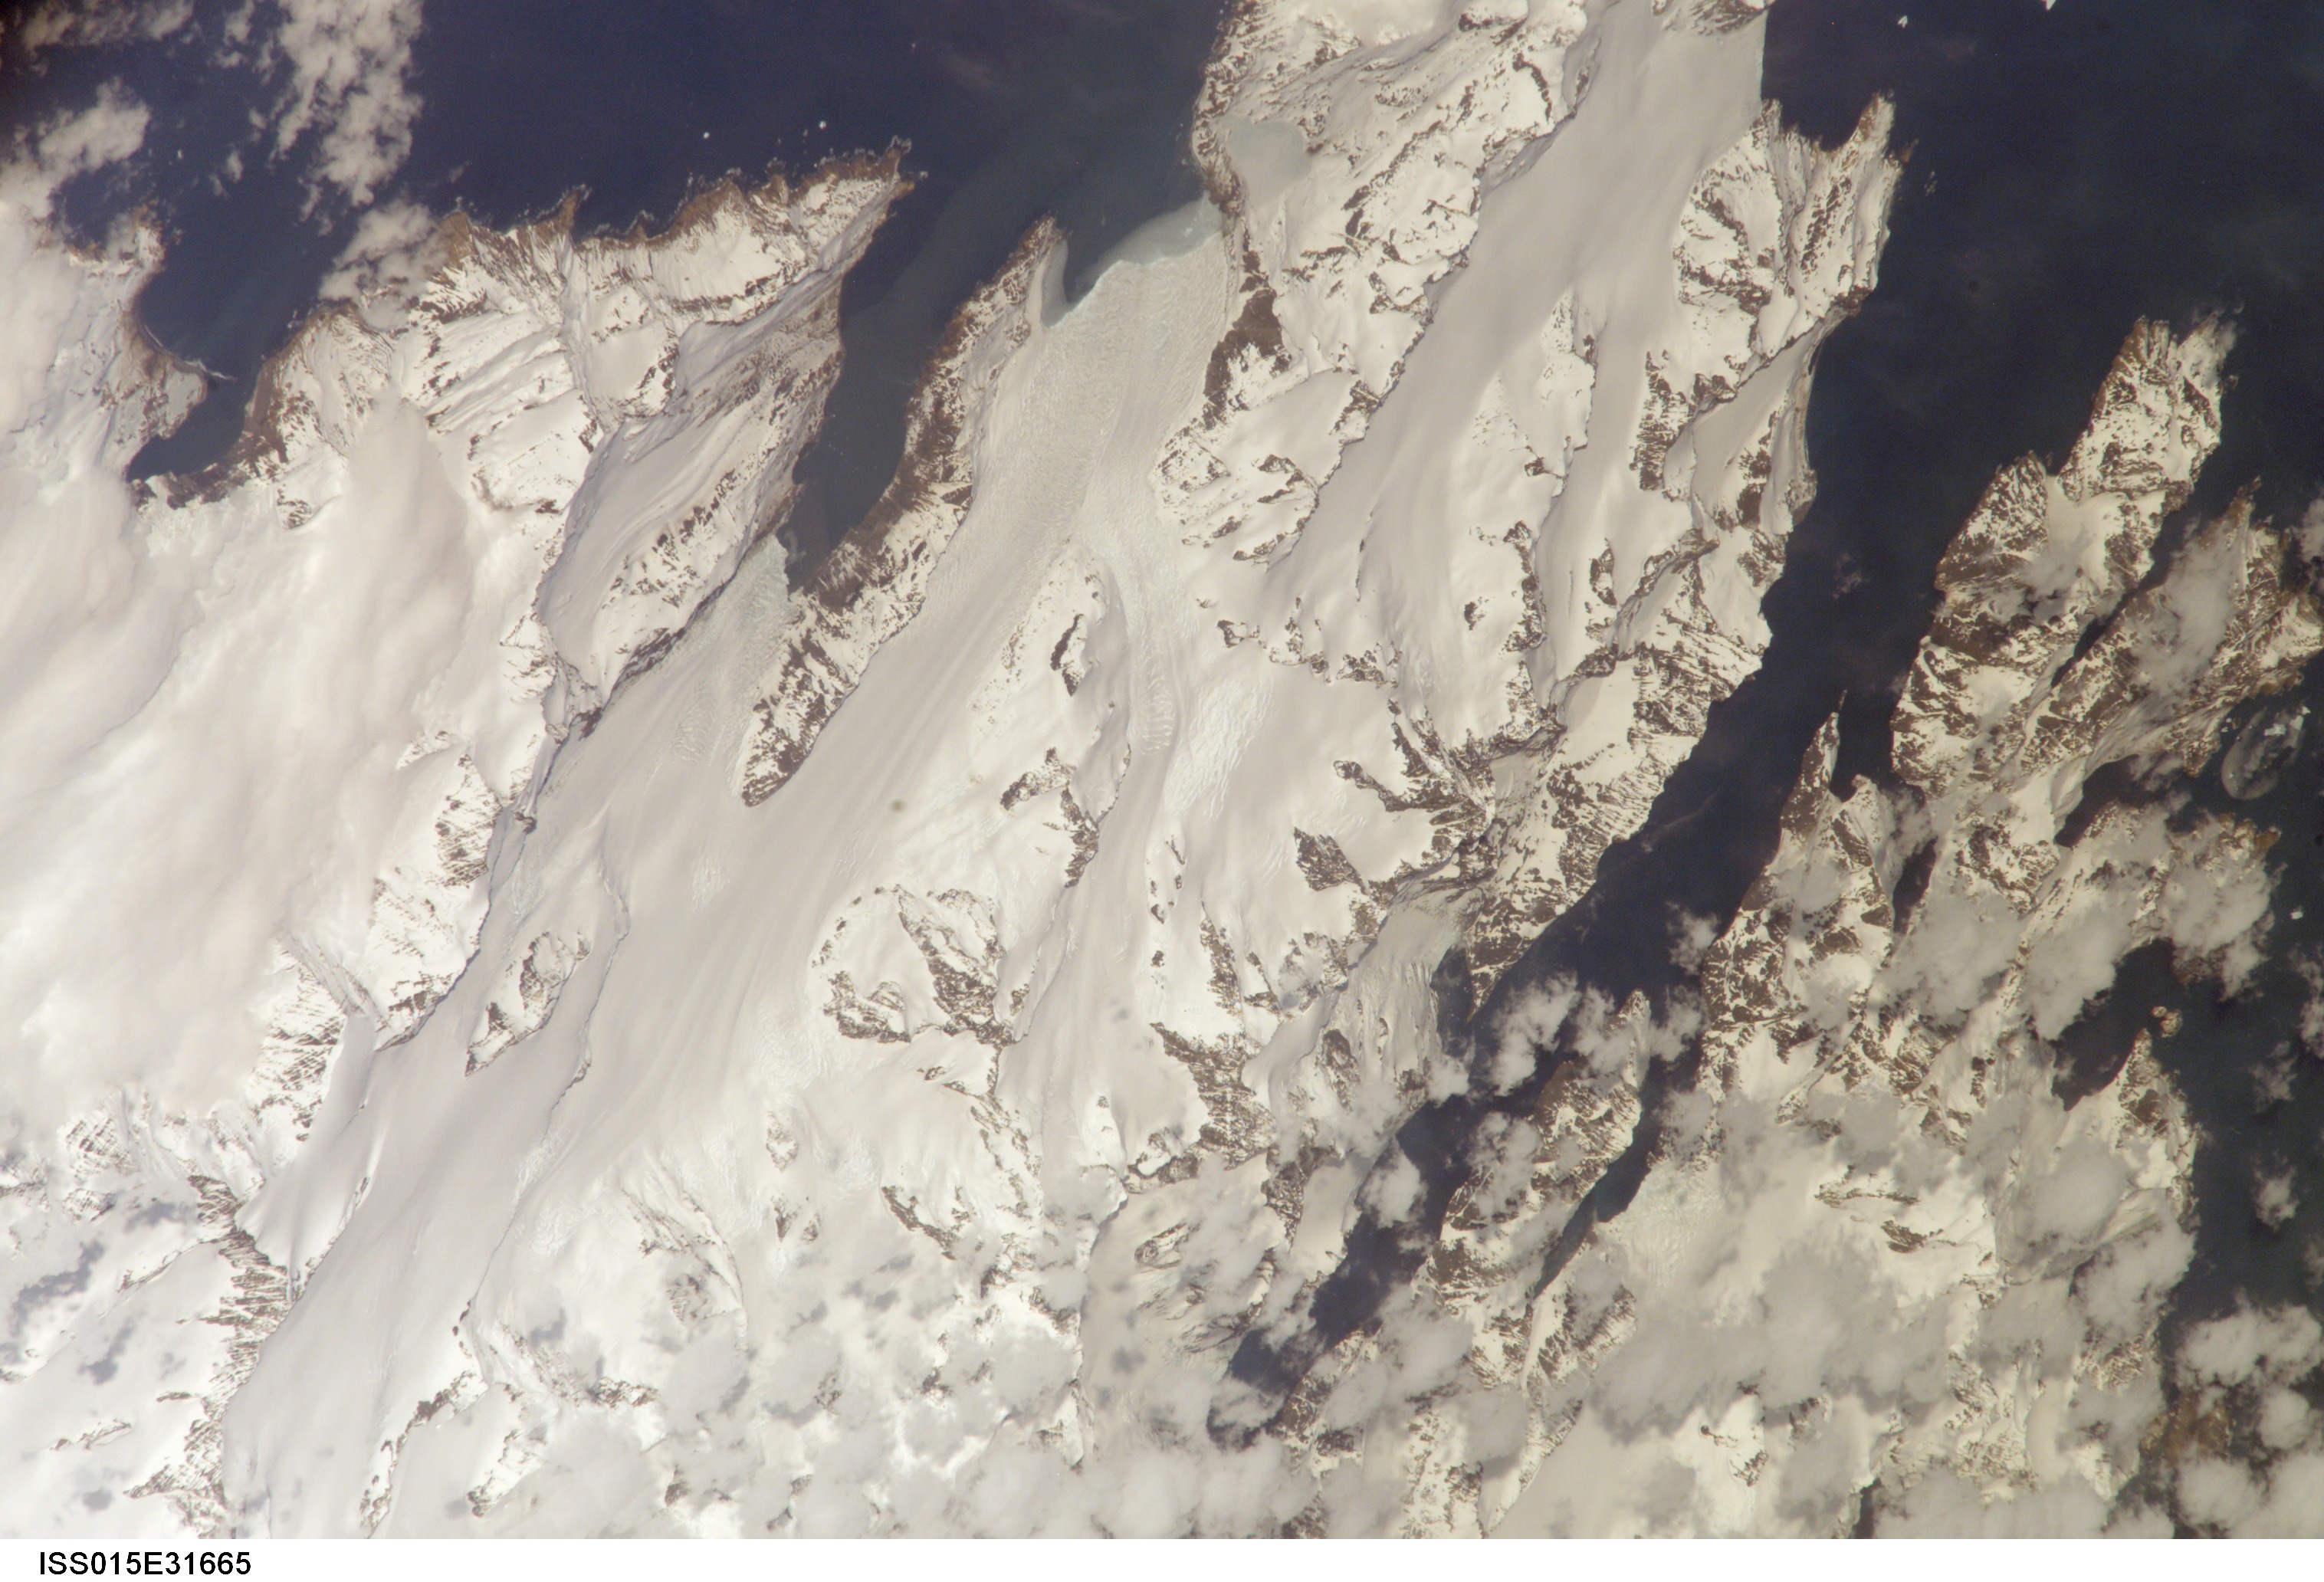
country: SOUTH GEORGIA IS.
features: AREA N. OF DRYGALSKI FJ., GL.
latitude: -54.7
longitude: -36.0
